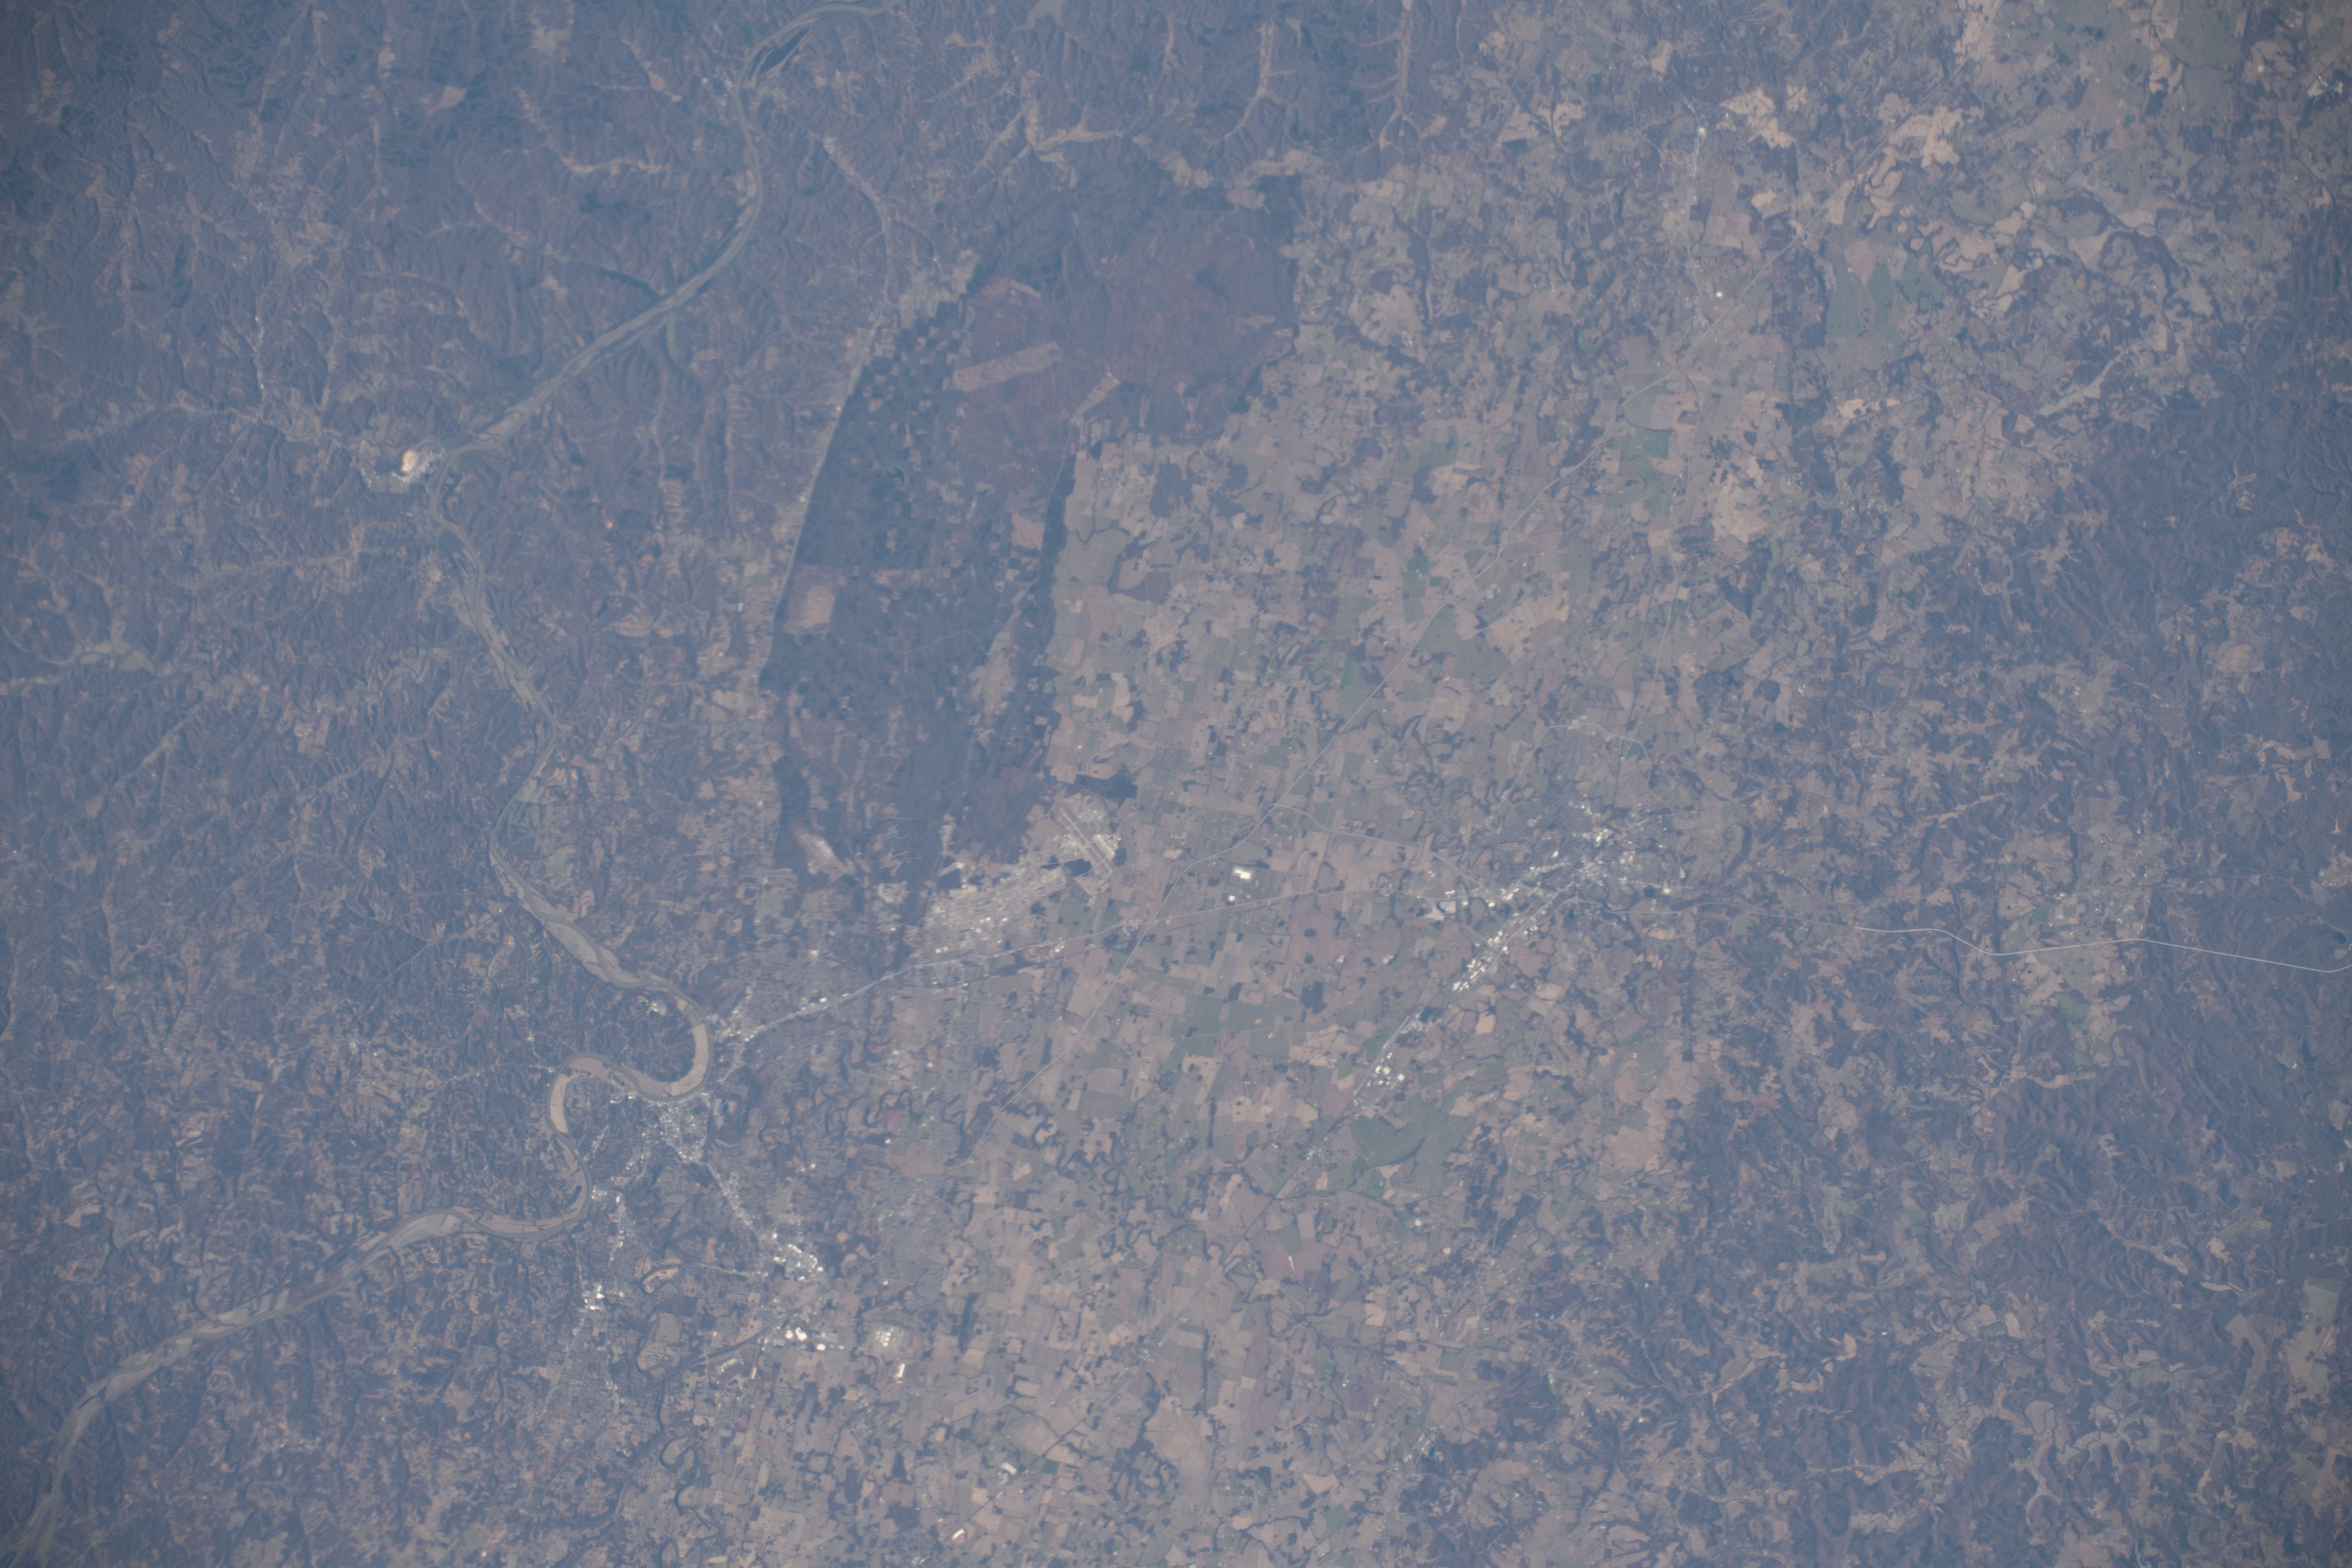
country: USA-KENTUCKY
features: FORT CAMPBELL, CUMBERLAND RIVER, HOPKINSVILLE, KENTUCKY, CLARKSVILLE, TENNESSEE
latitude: 36.7
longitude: -87.5
